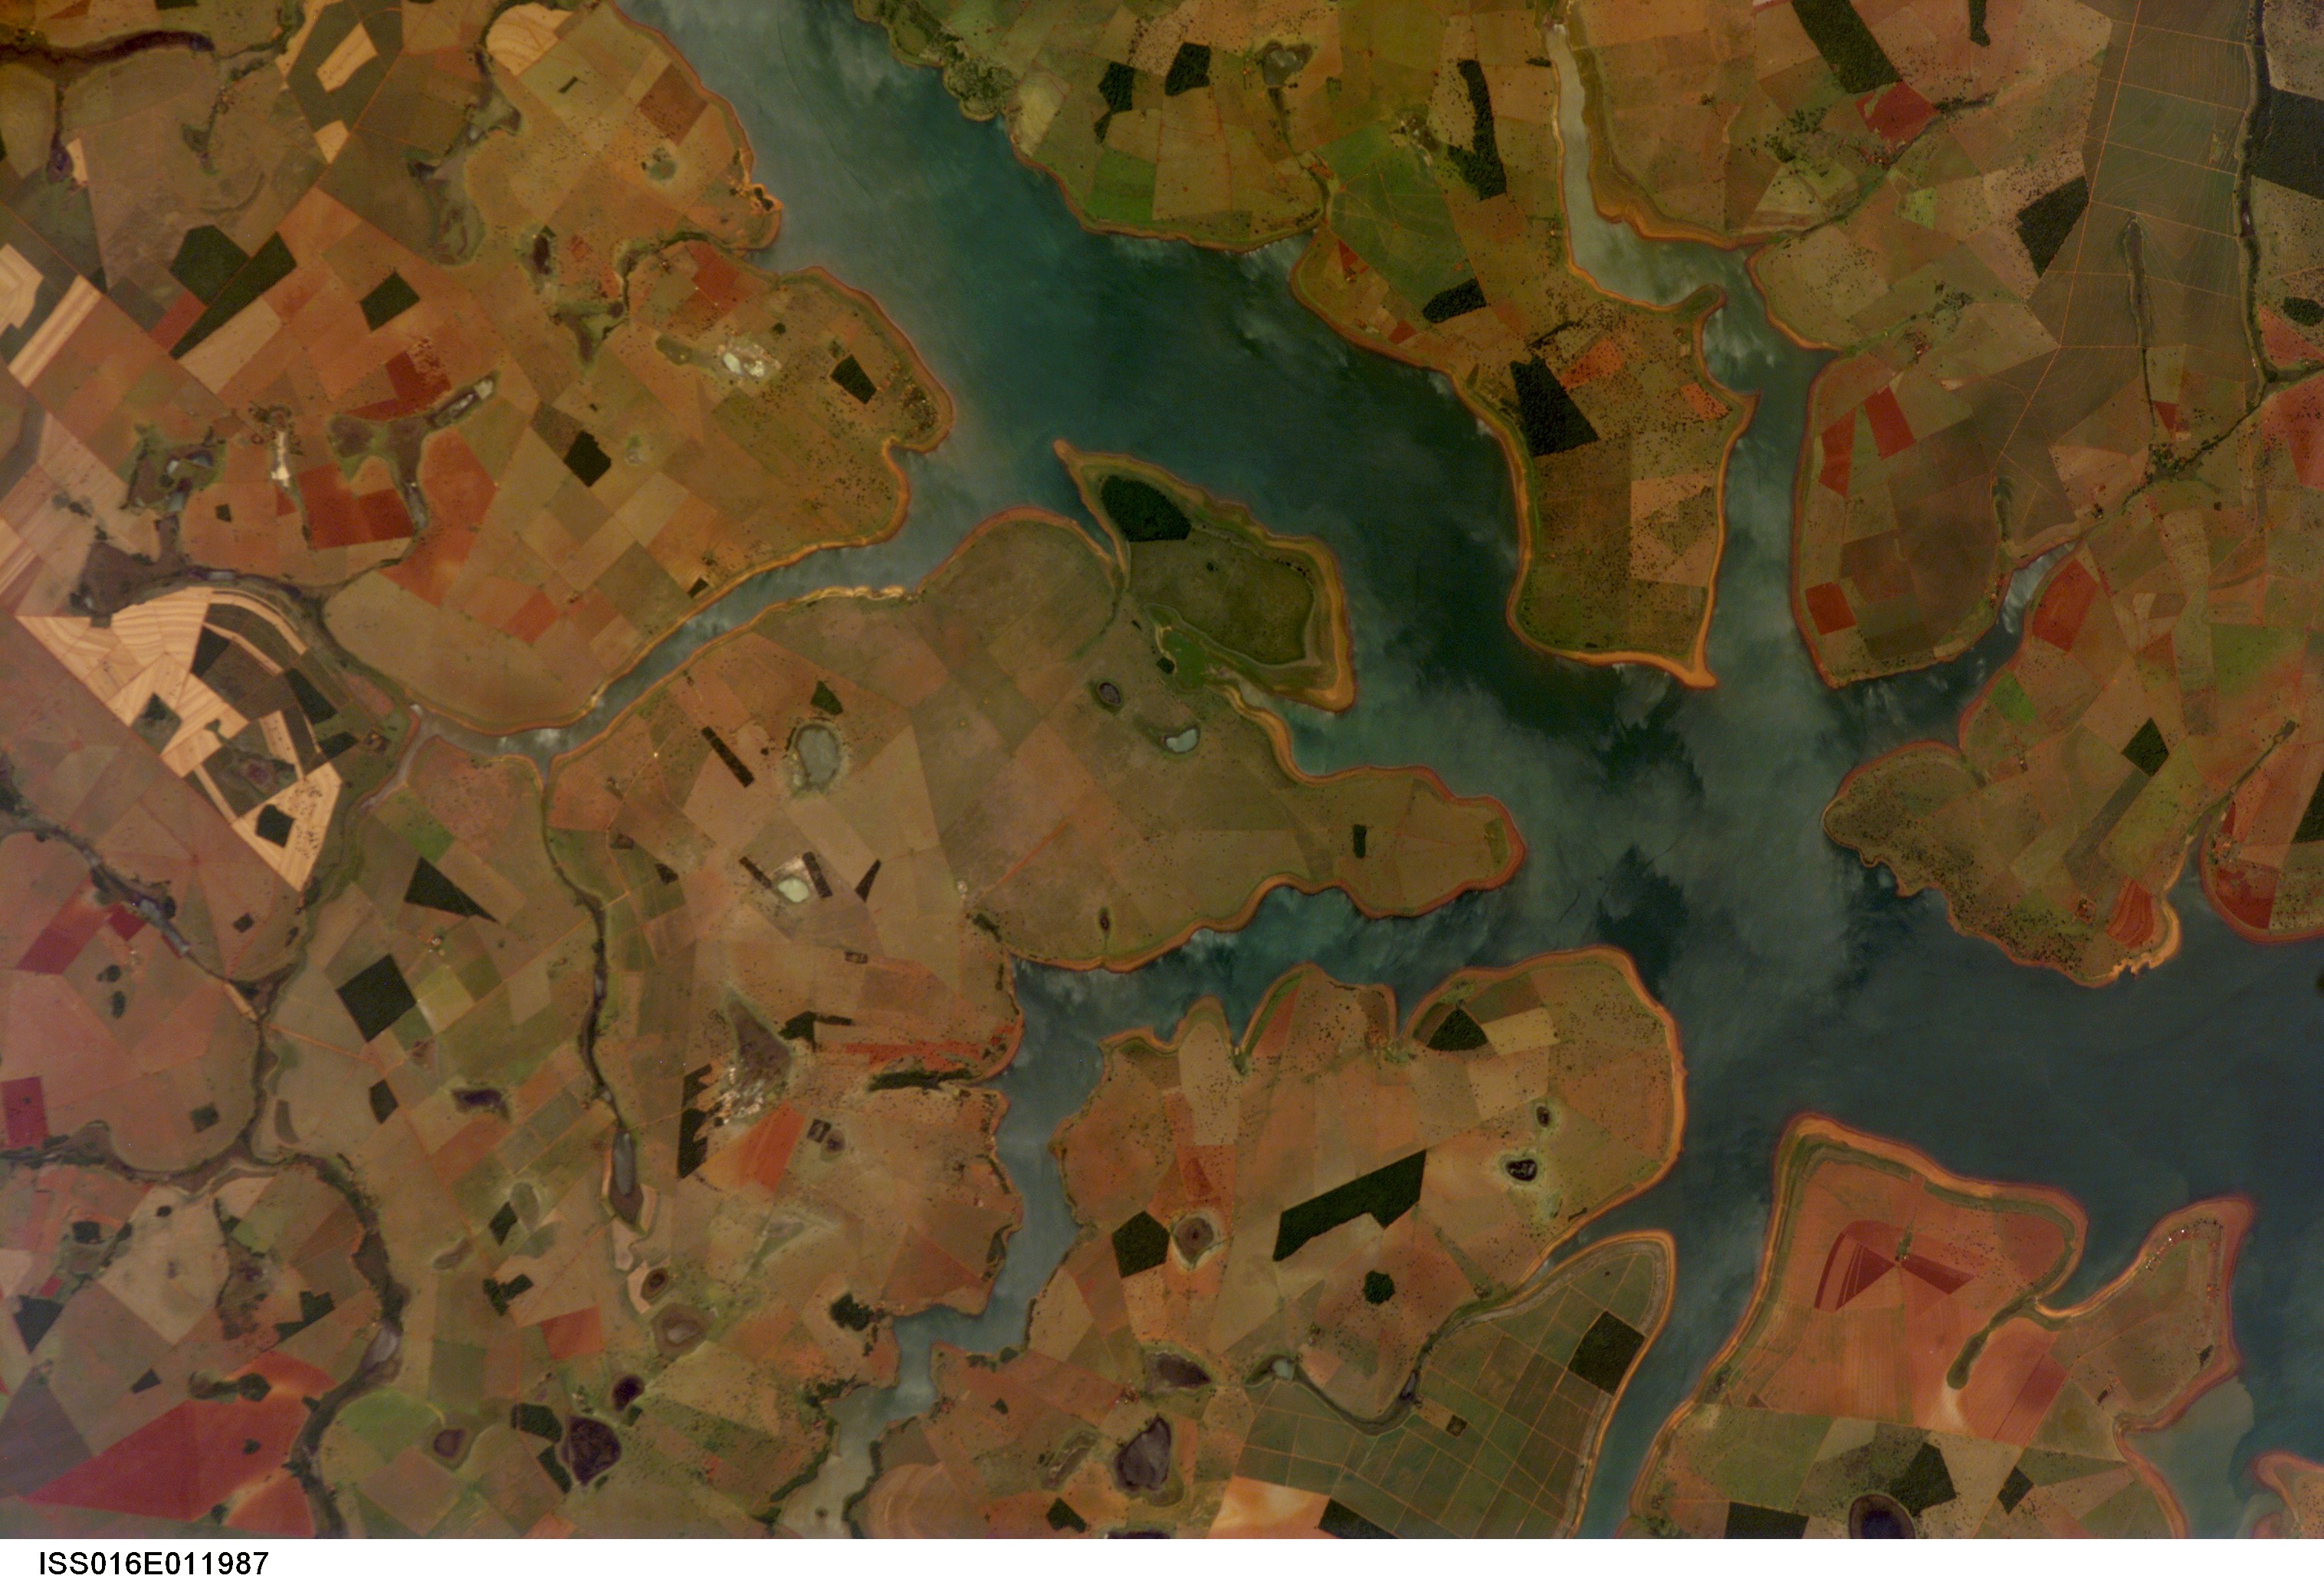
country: BRAZIL
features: PARANAIBA R., AGR.
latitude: -18.6
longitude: -50.2
